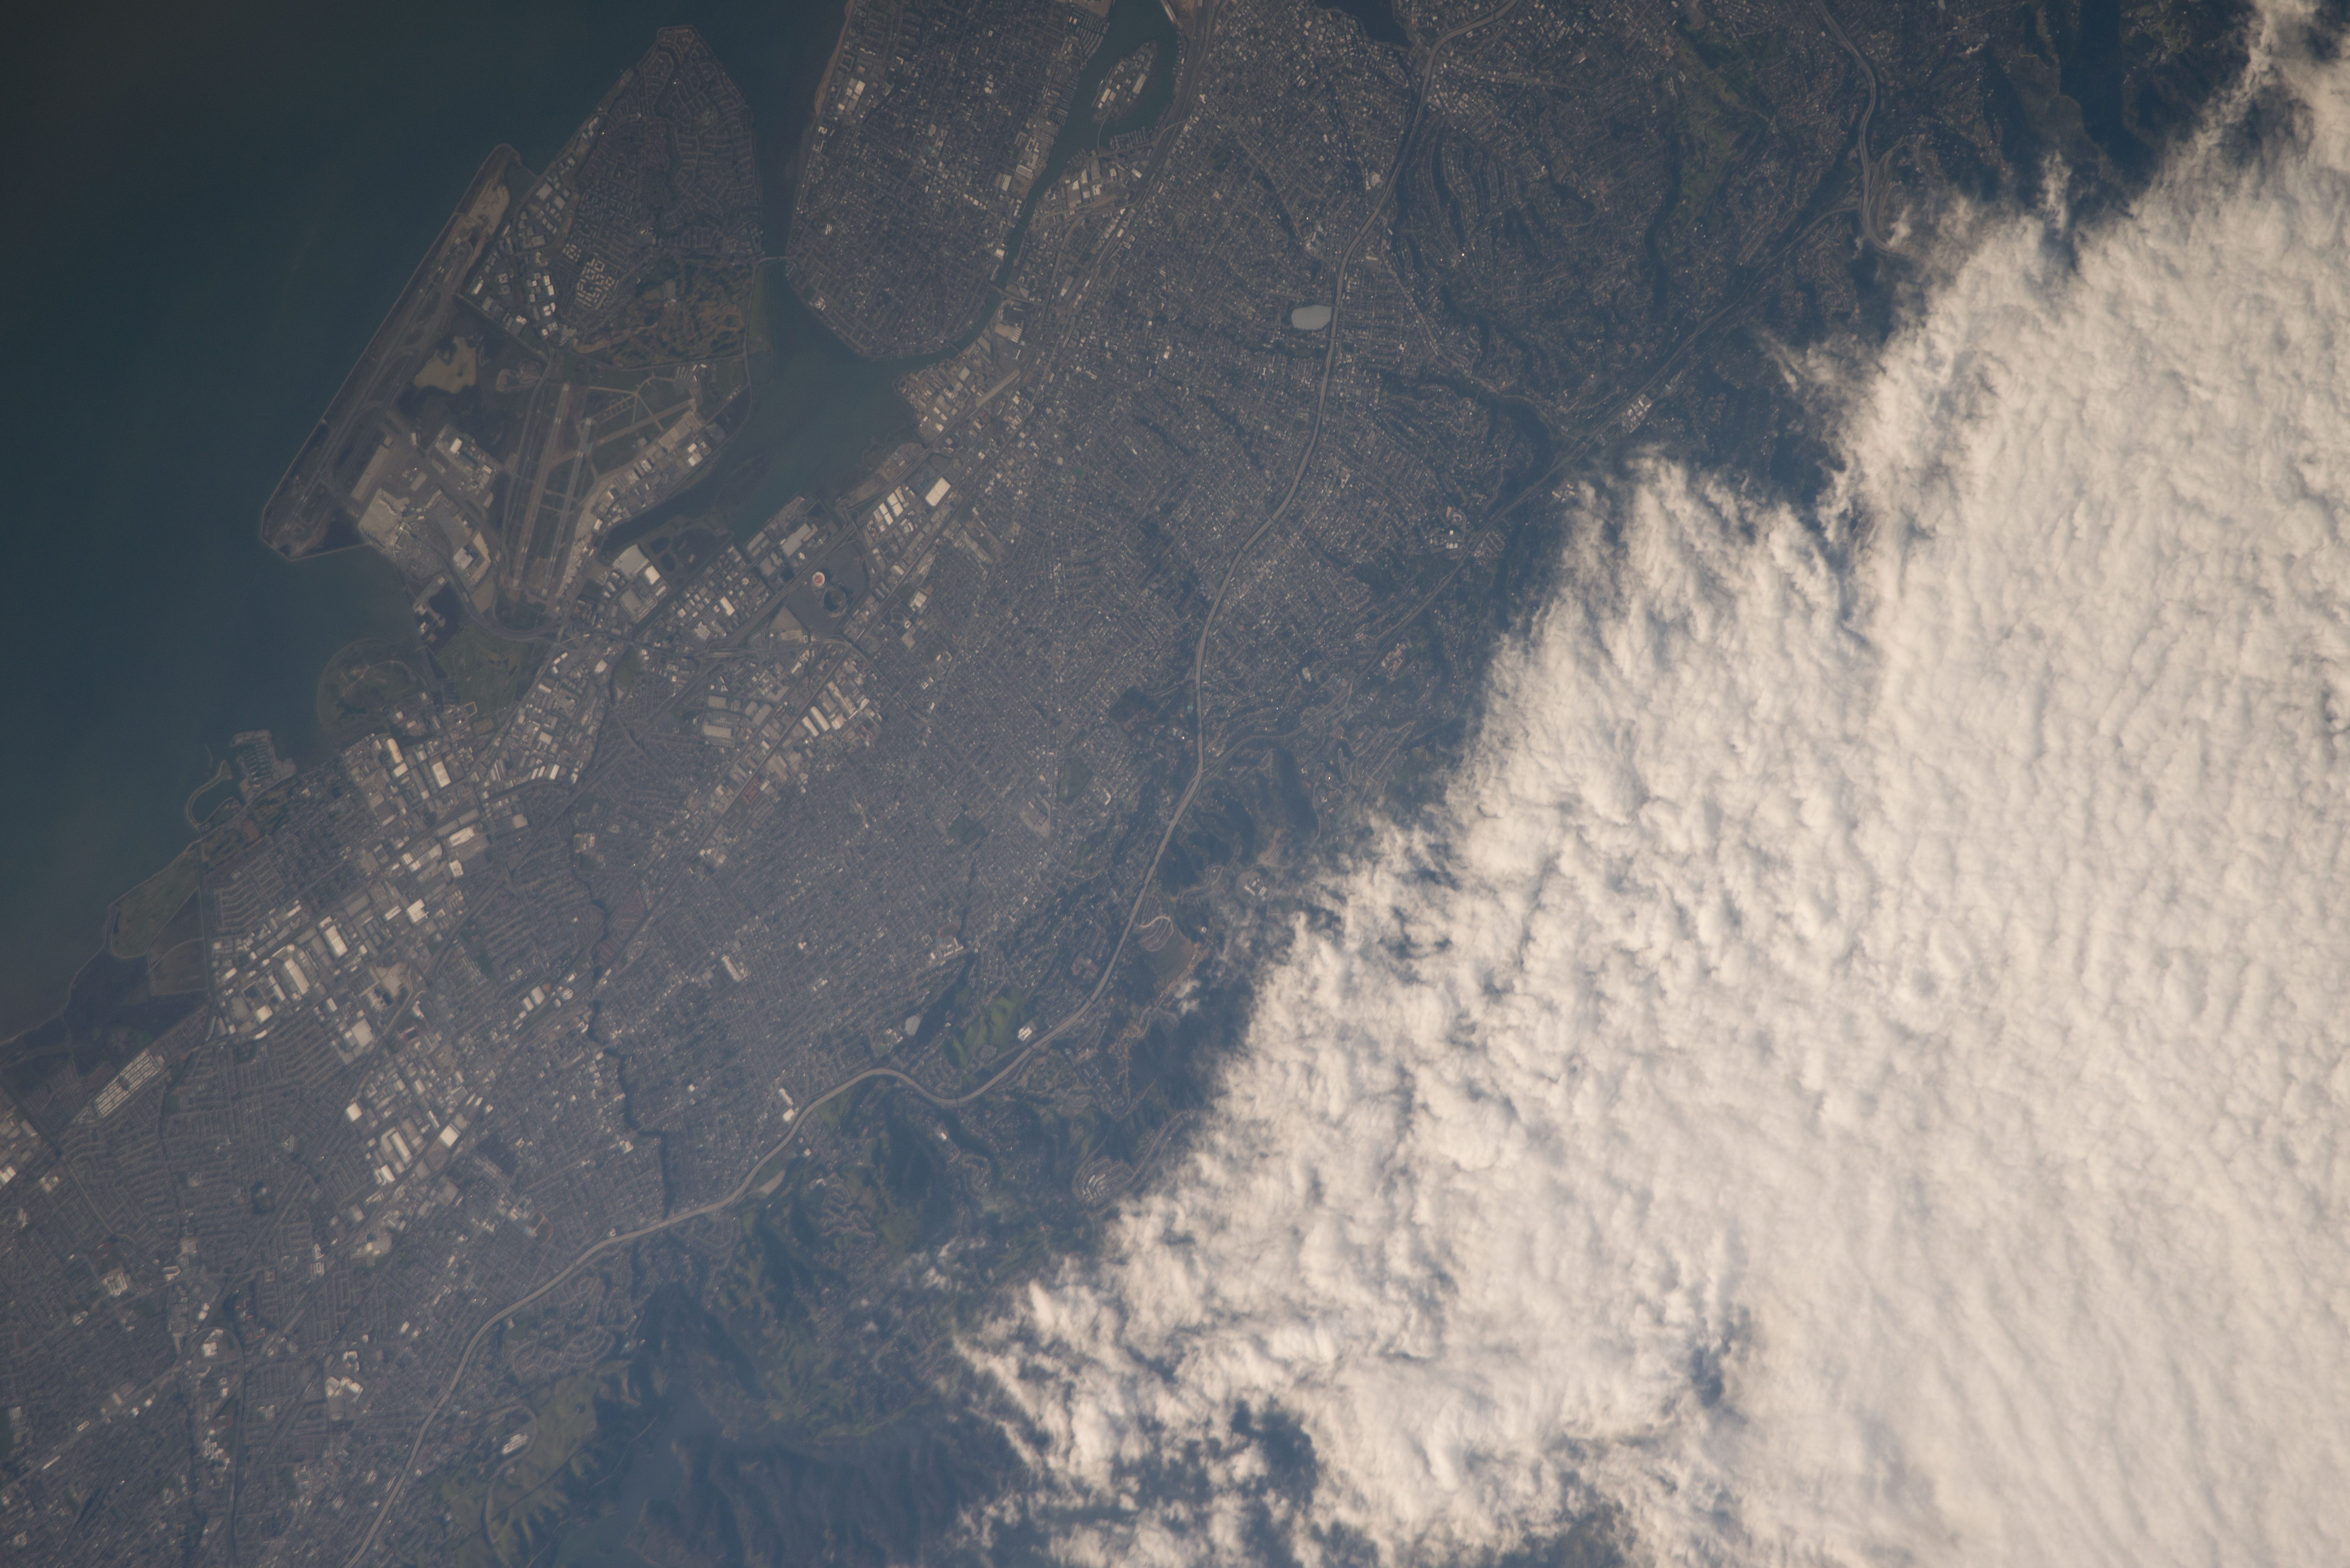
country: USA-CALIFORNIA
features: CALIFORNIA, SAN FRANCISCO BAY, OAKLAND, OAKLAND INNER HARBOR, BROOKLYN BASIN, SAN LEANDRO BAY, OAKLAND INTERNATIONAL AIRPORT, SAN LEANDRO,USA, ALAMEDA, PIEDMONT, SAN ANTONIO, FRUITVALE, SEMINARY, 37.78,-122.18,OAKLAND CA, SAN LEANDRO CA, ALAMEDA CA, ALAMEDA ISLAND, SAN FRANCISCO BAY, OAKLAND INTERNATIONAL AIRPORT (KOAK)
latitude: 37.8
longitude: -122.2
